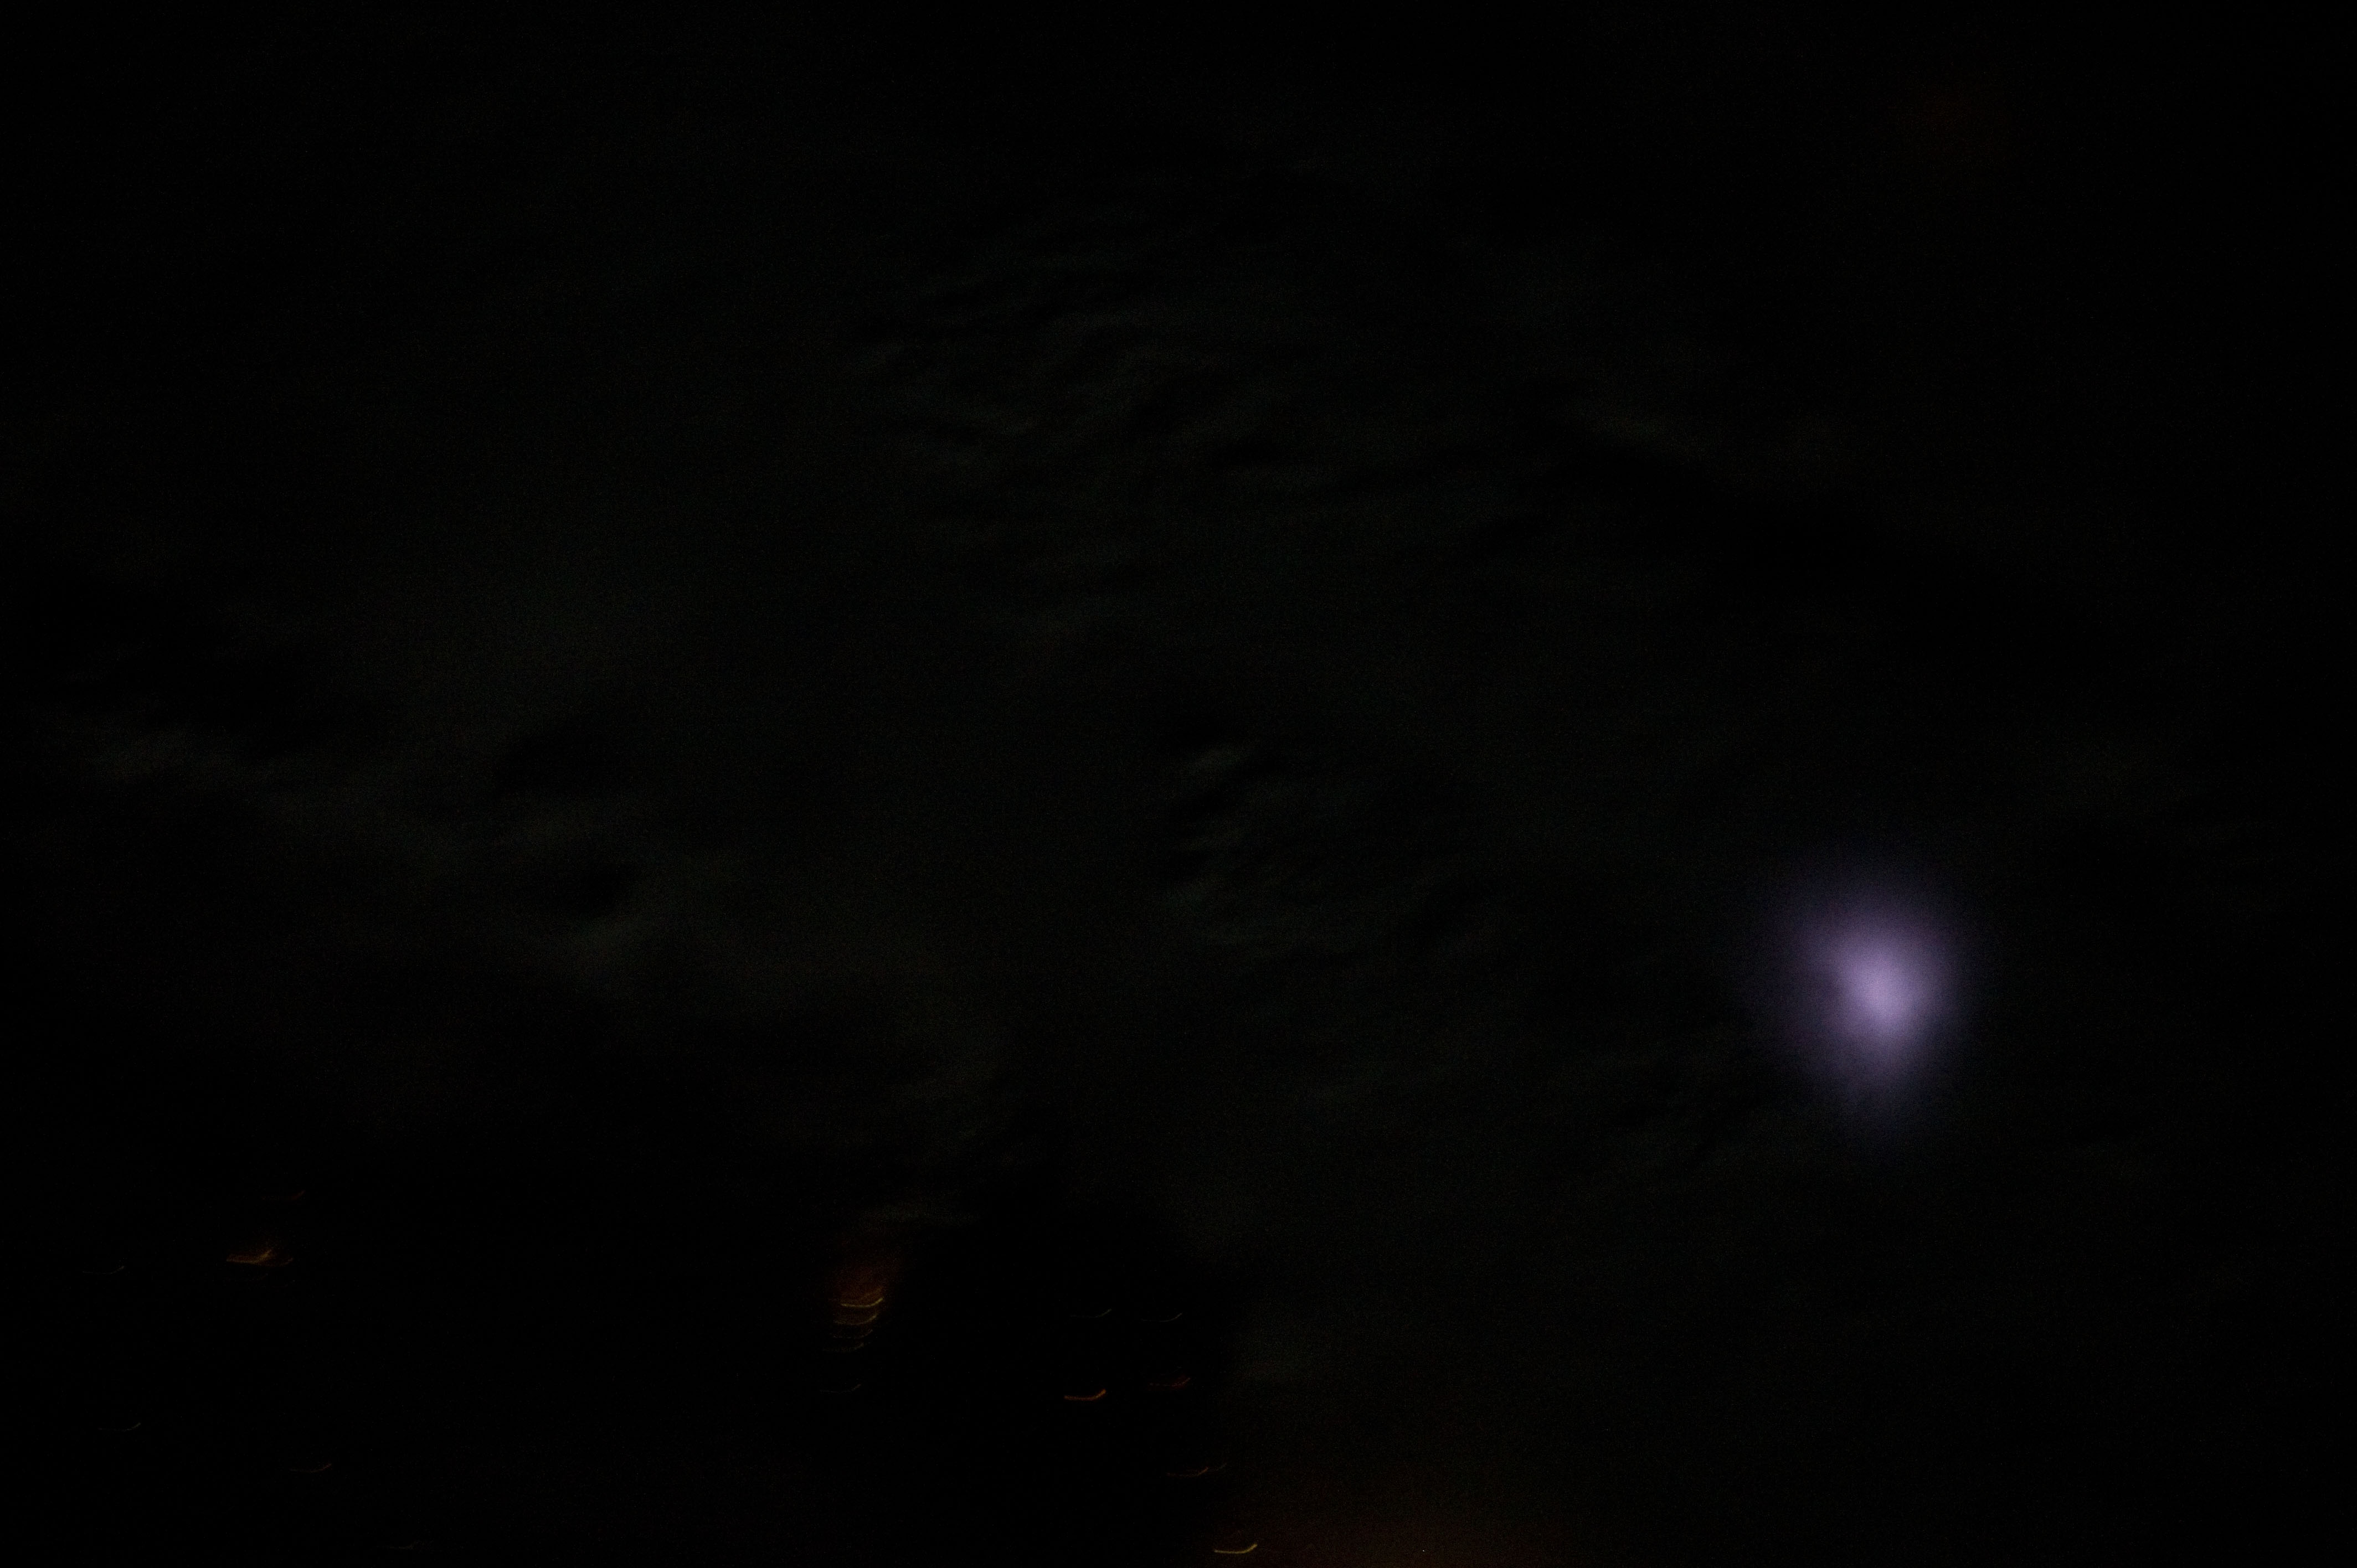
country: USA-OKLAHOMA
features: LIGHTNING AT NIGHT
